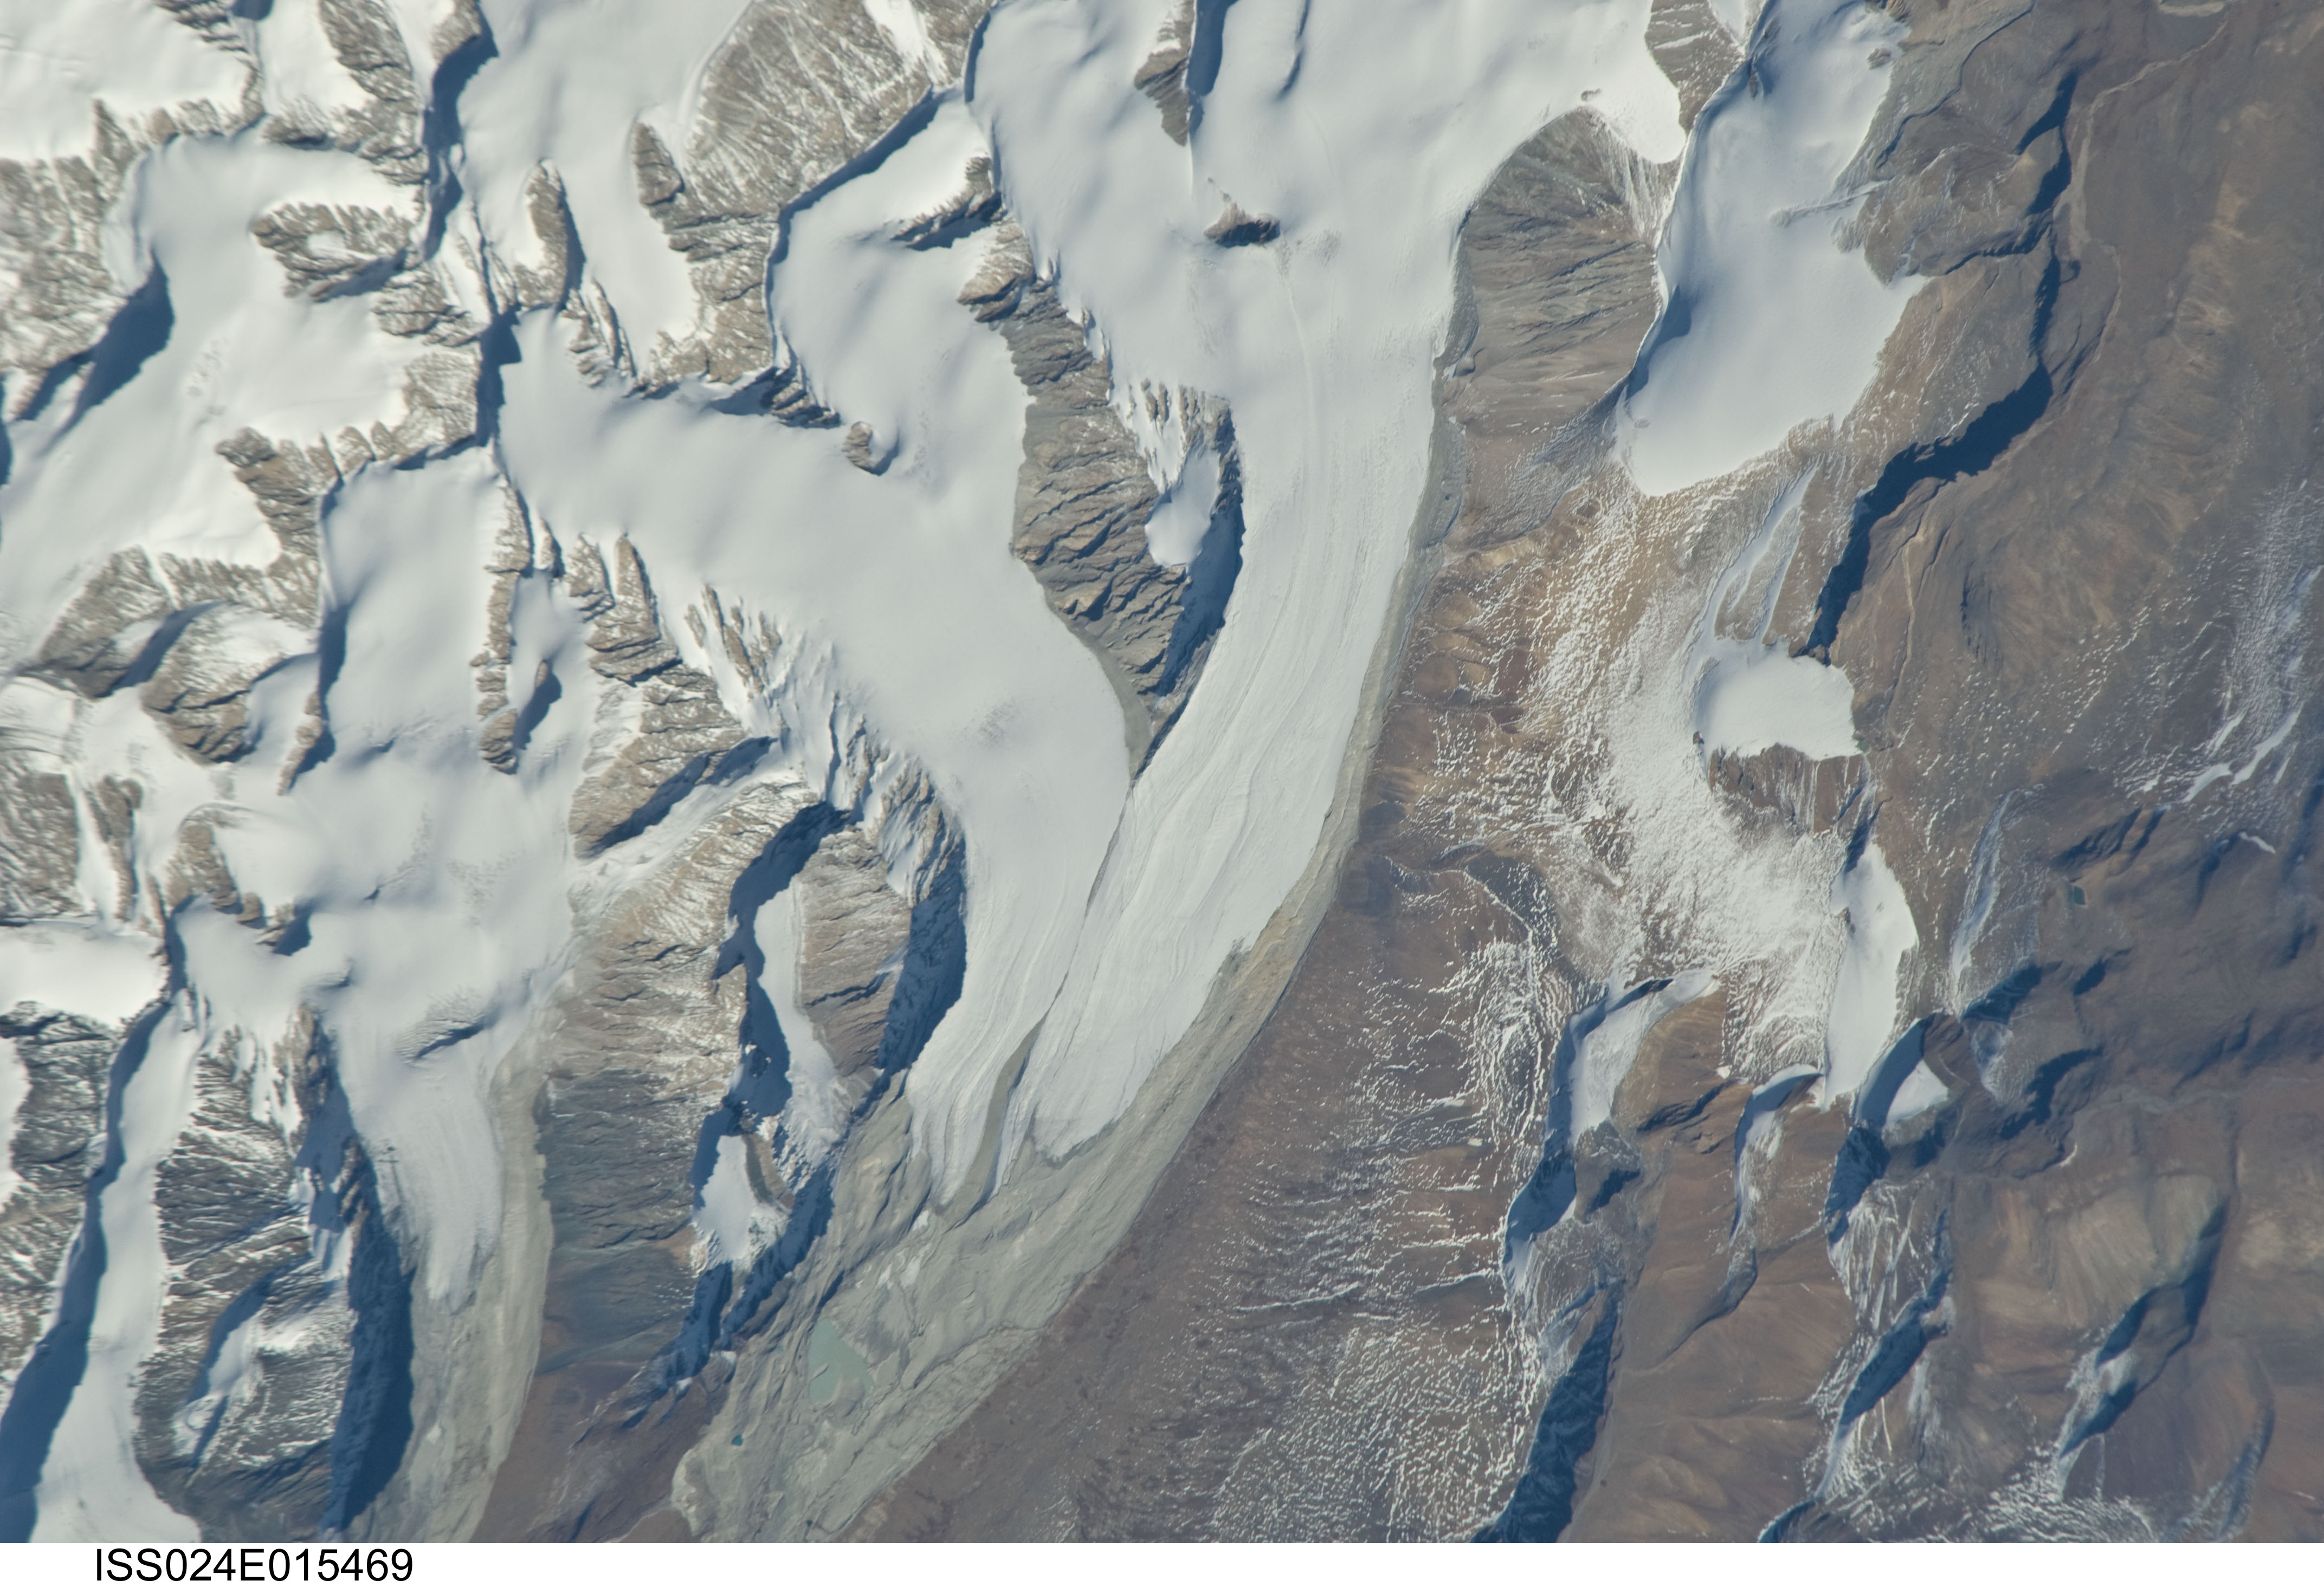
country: MONGOLIA
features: KHREBET YUZHNYY ALTAY, GLACIERS
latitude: 49.1
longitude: 87.9
